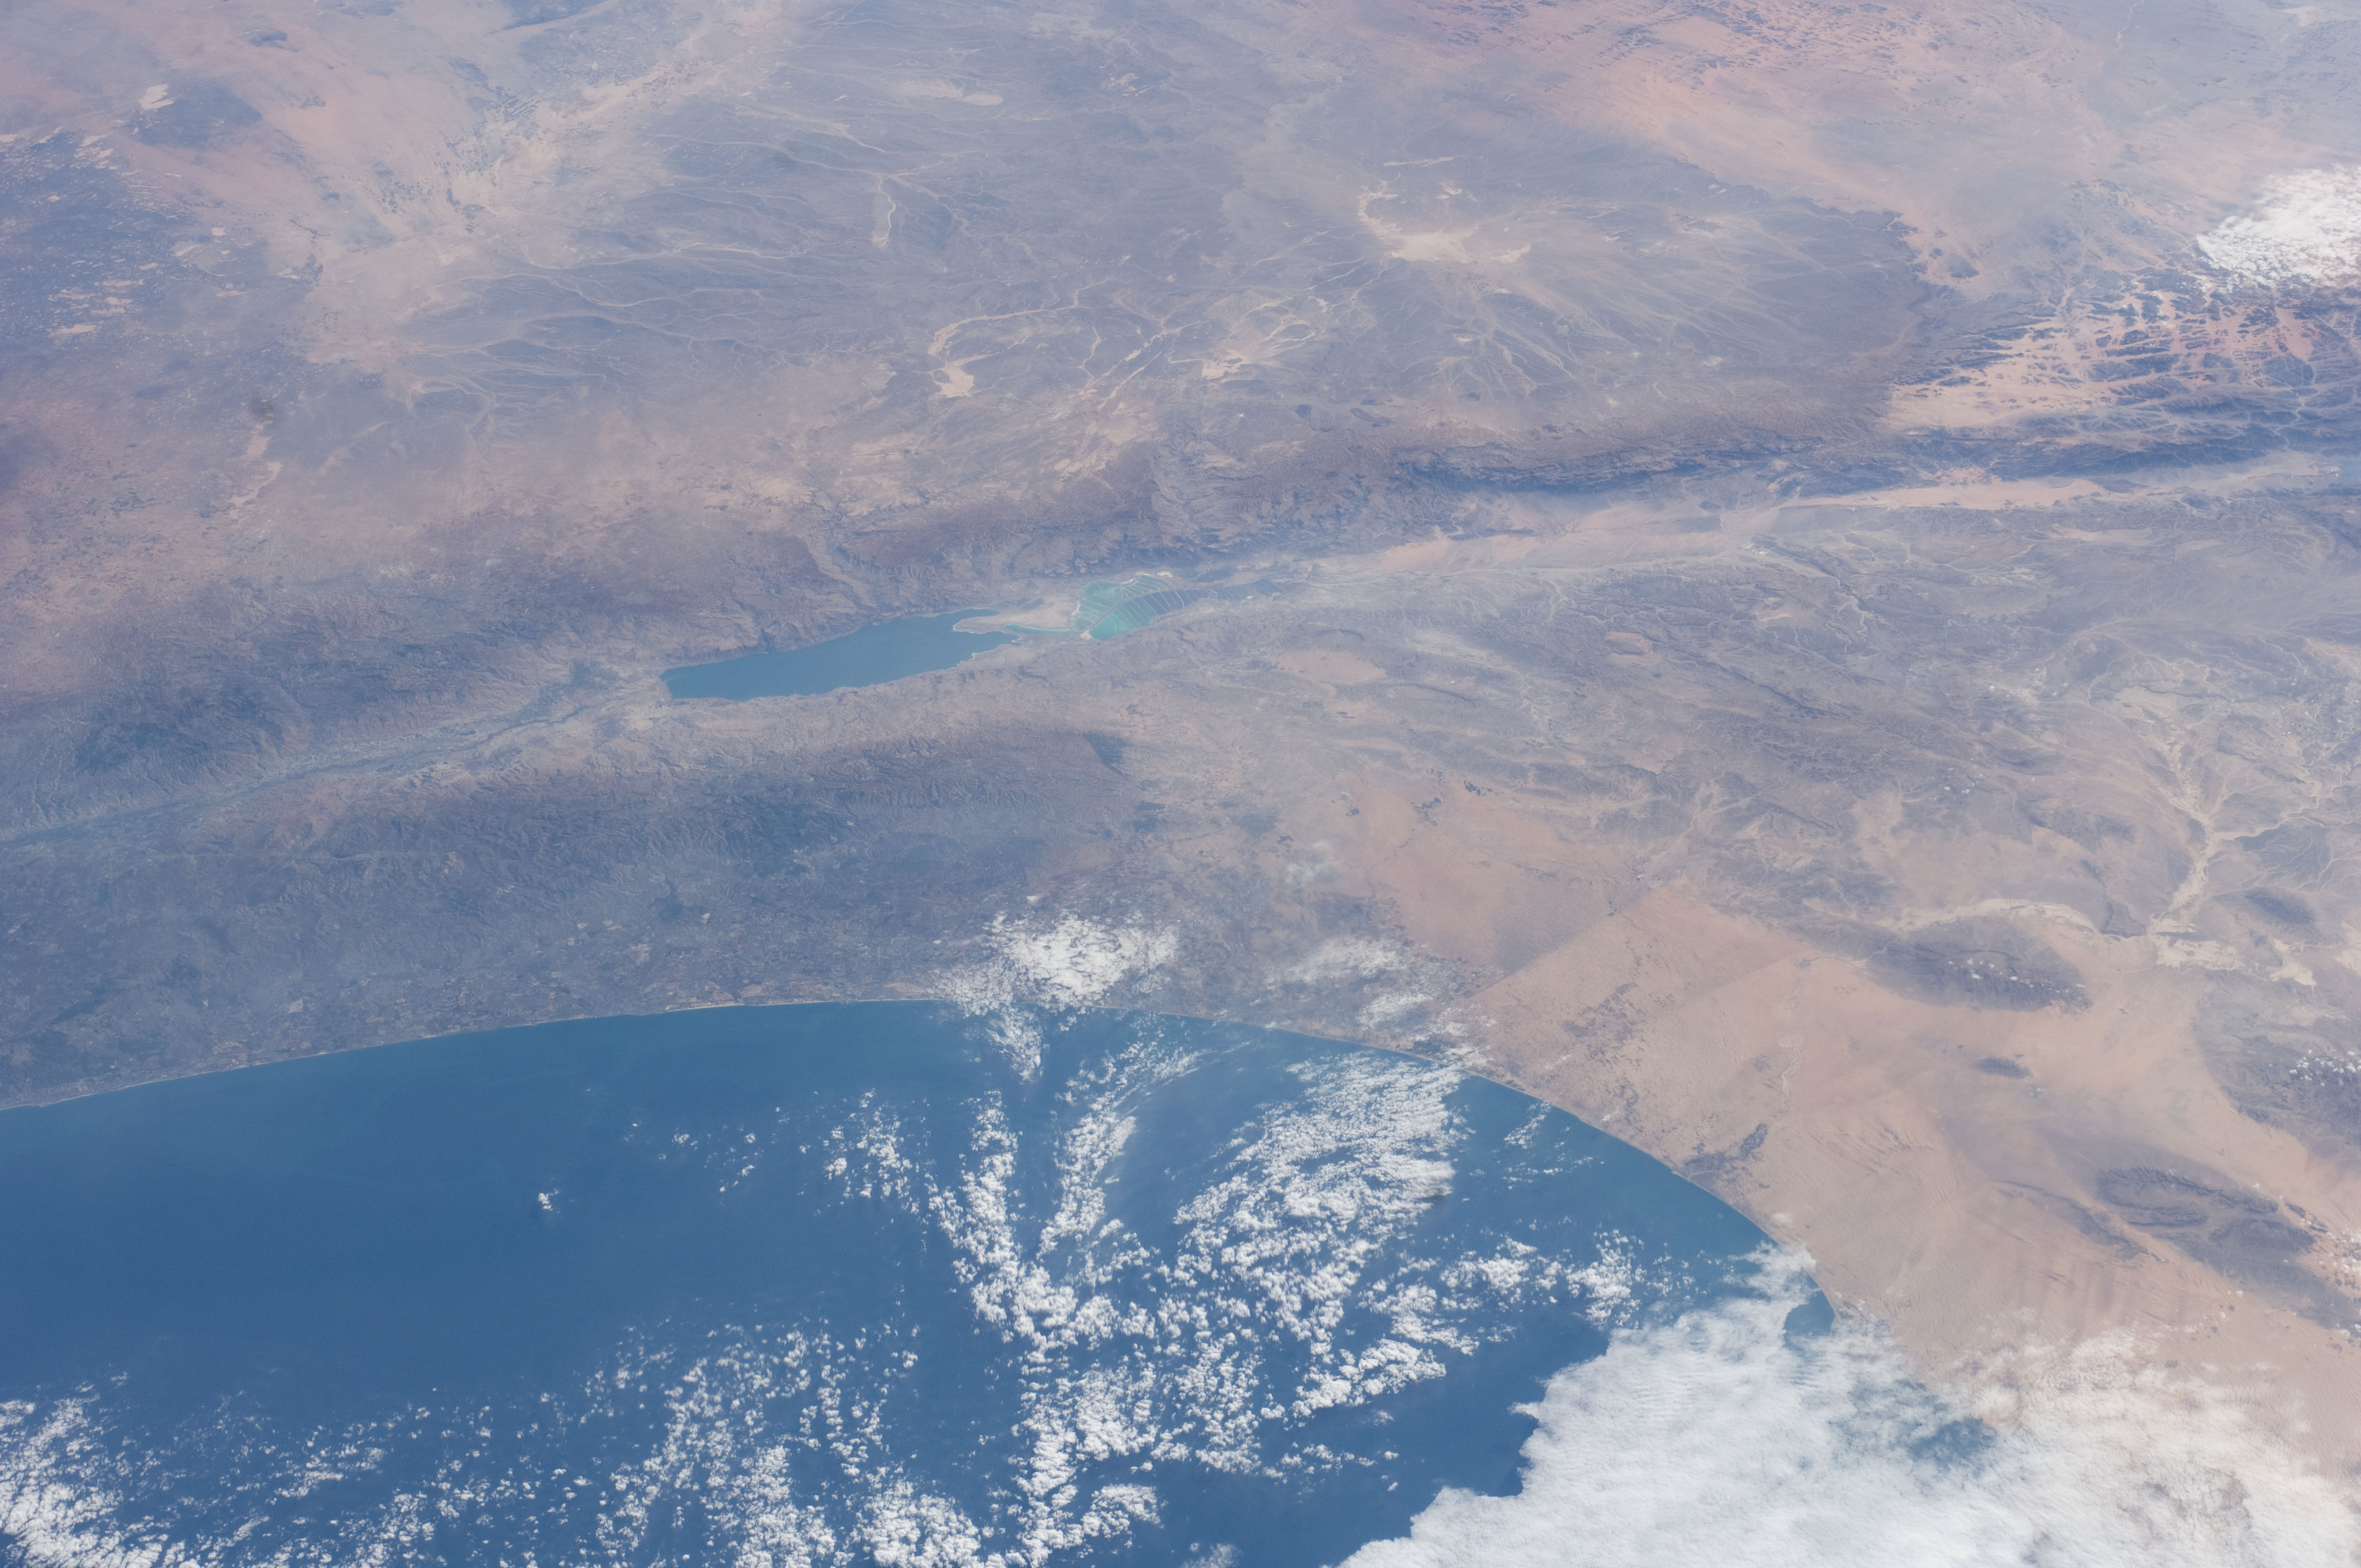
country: ISRAEL
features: MEDITERRANEAN S., COAST, GAZA STRIP, DEAD S., JORDAN R. V., DESERT, MTS.
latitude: 31.0
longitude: 35.0
